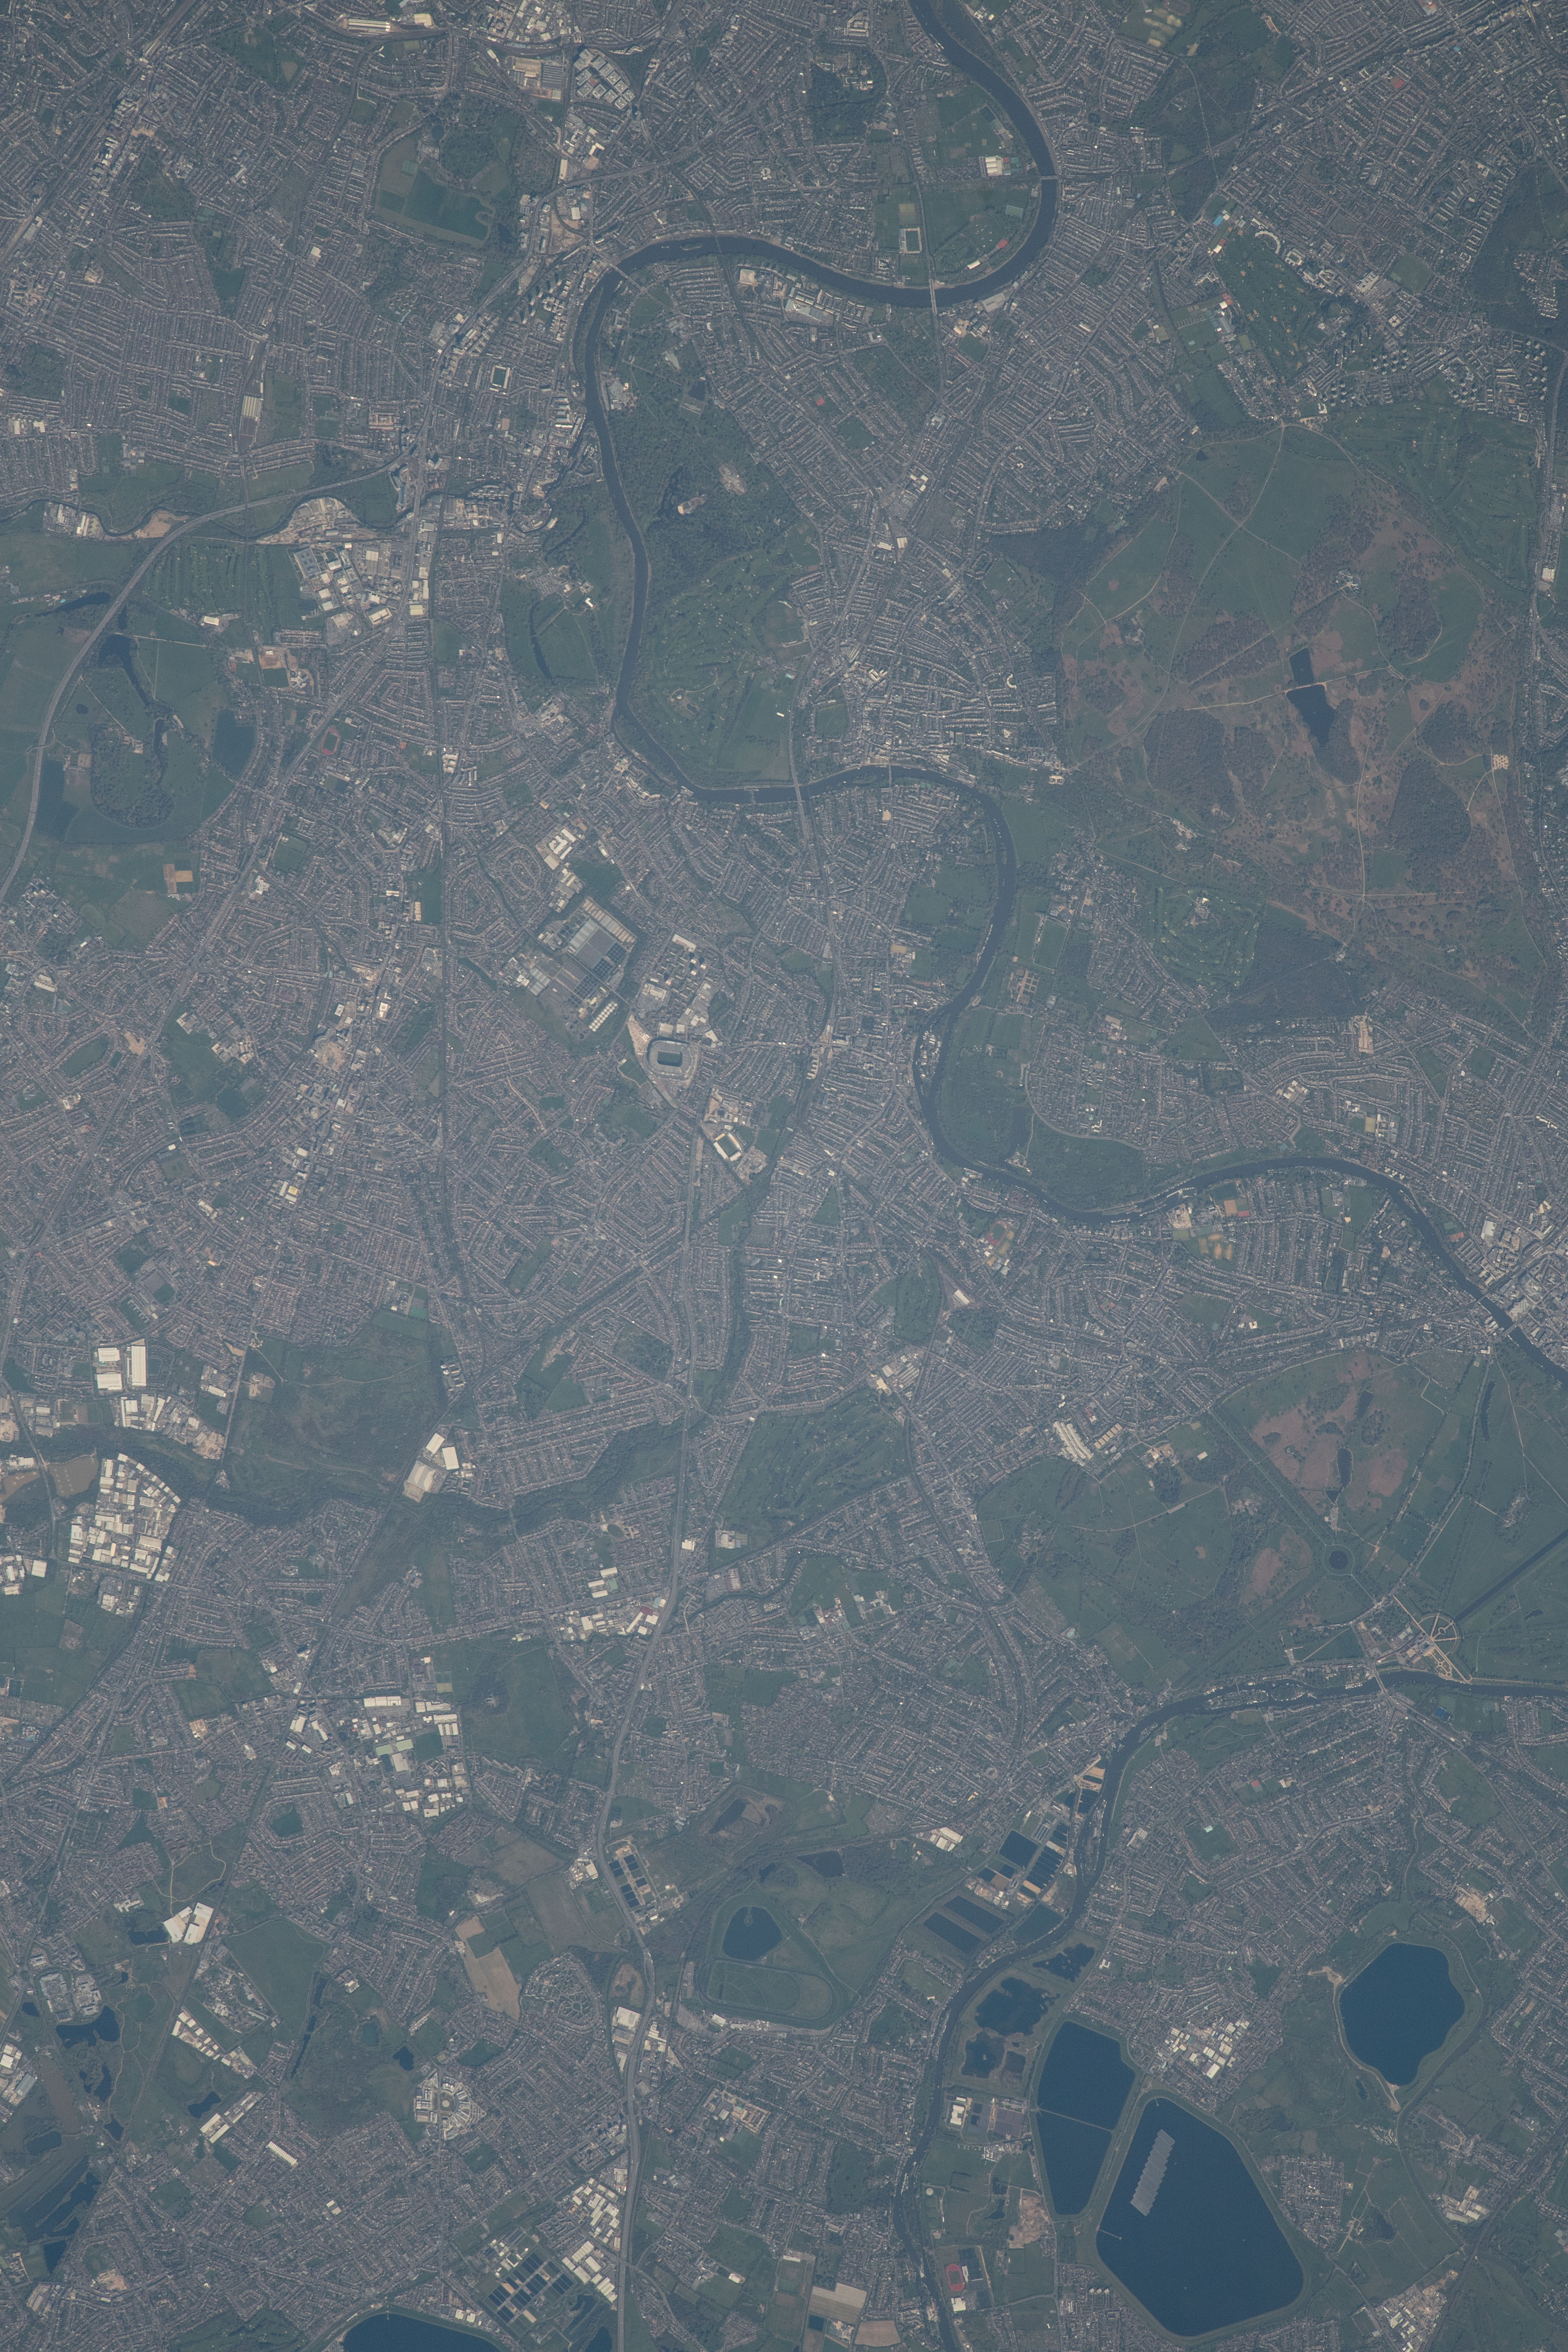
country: UK-ENGLAND
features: TWICKENHAM CITY, TWICKENHAM STADIUM, RIVER THAMES, HURST PARK
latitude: 51.5
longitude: -0.3
